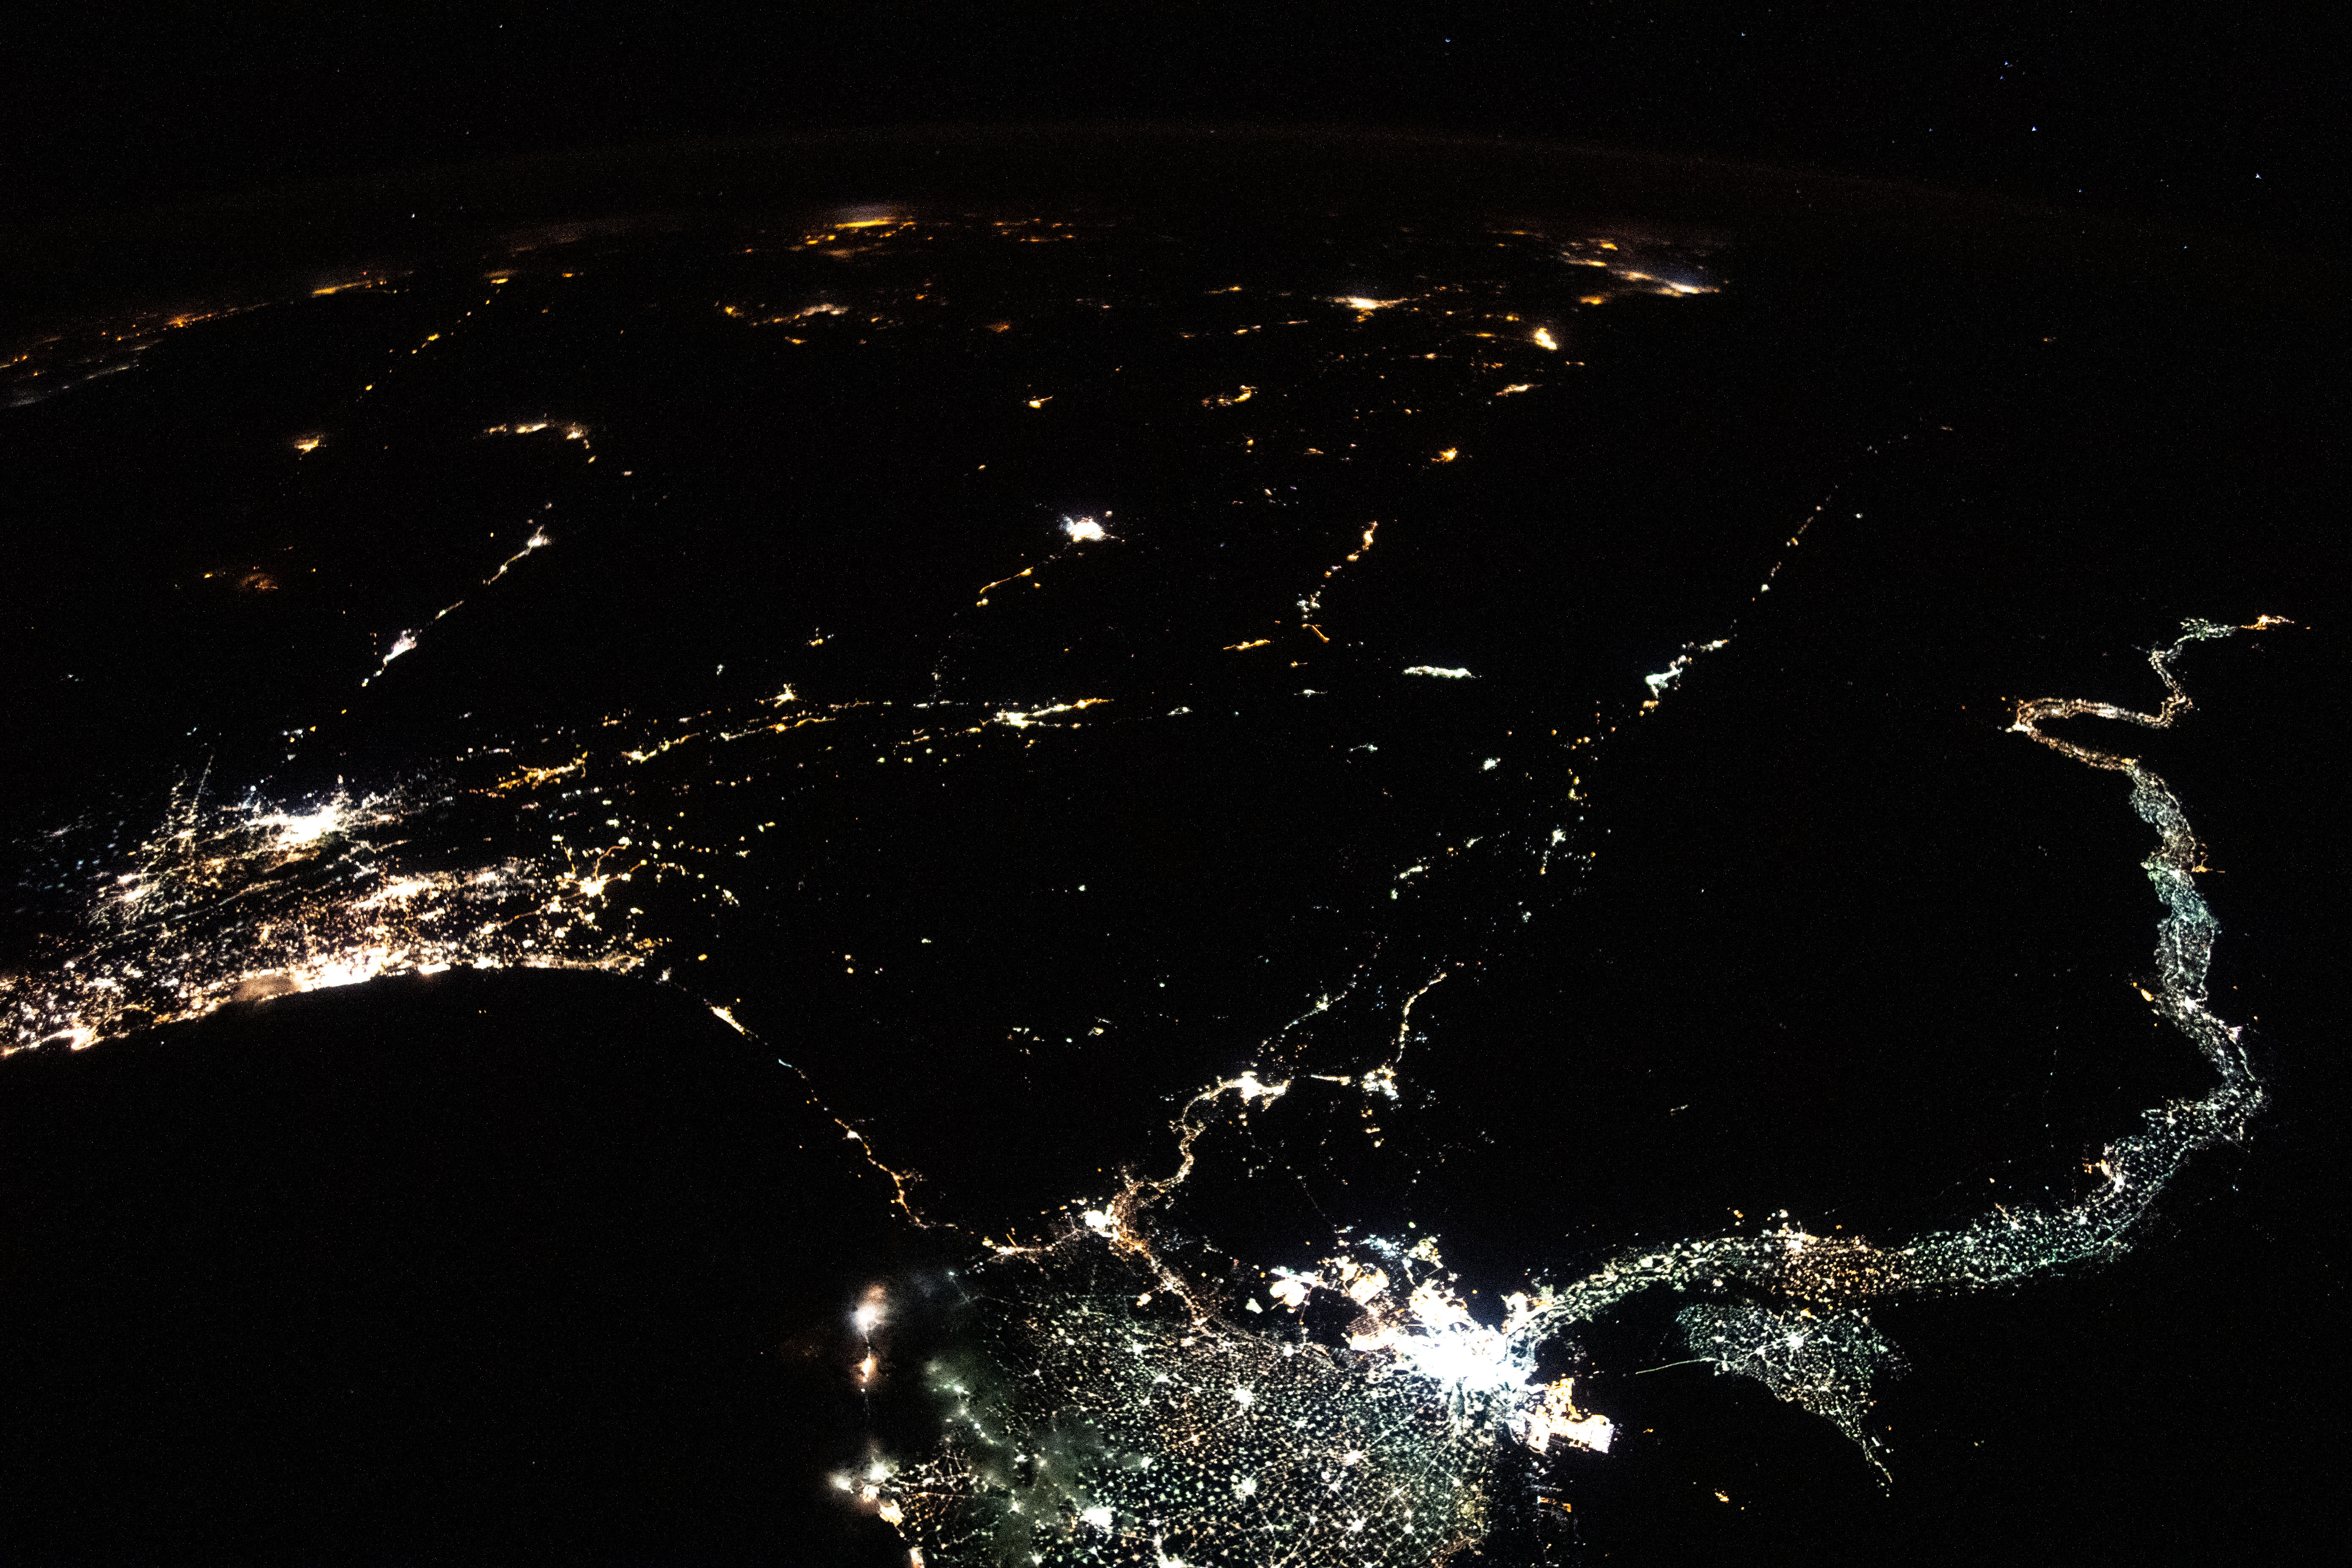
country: EGYPT
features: DARK EARTHOBS, NILE DELTA
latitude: 28.0
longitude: 34.0
